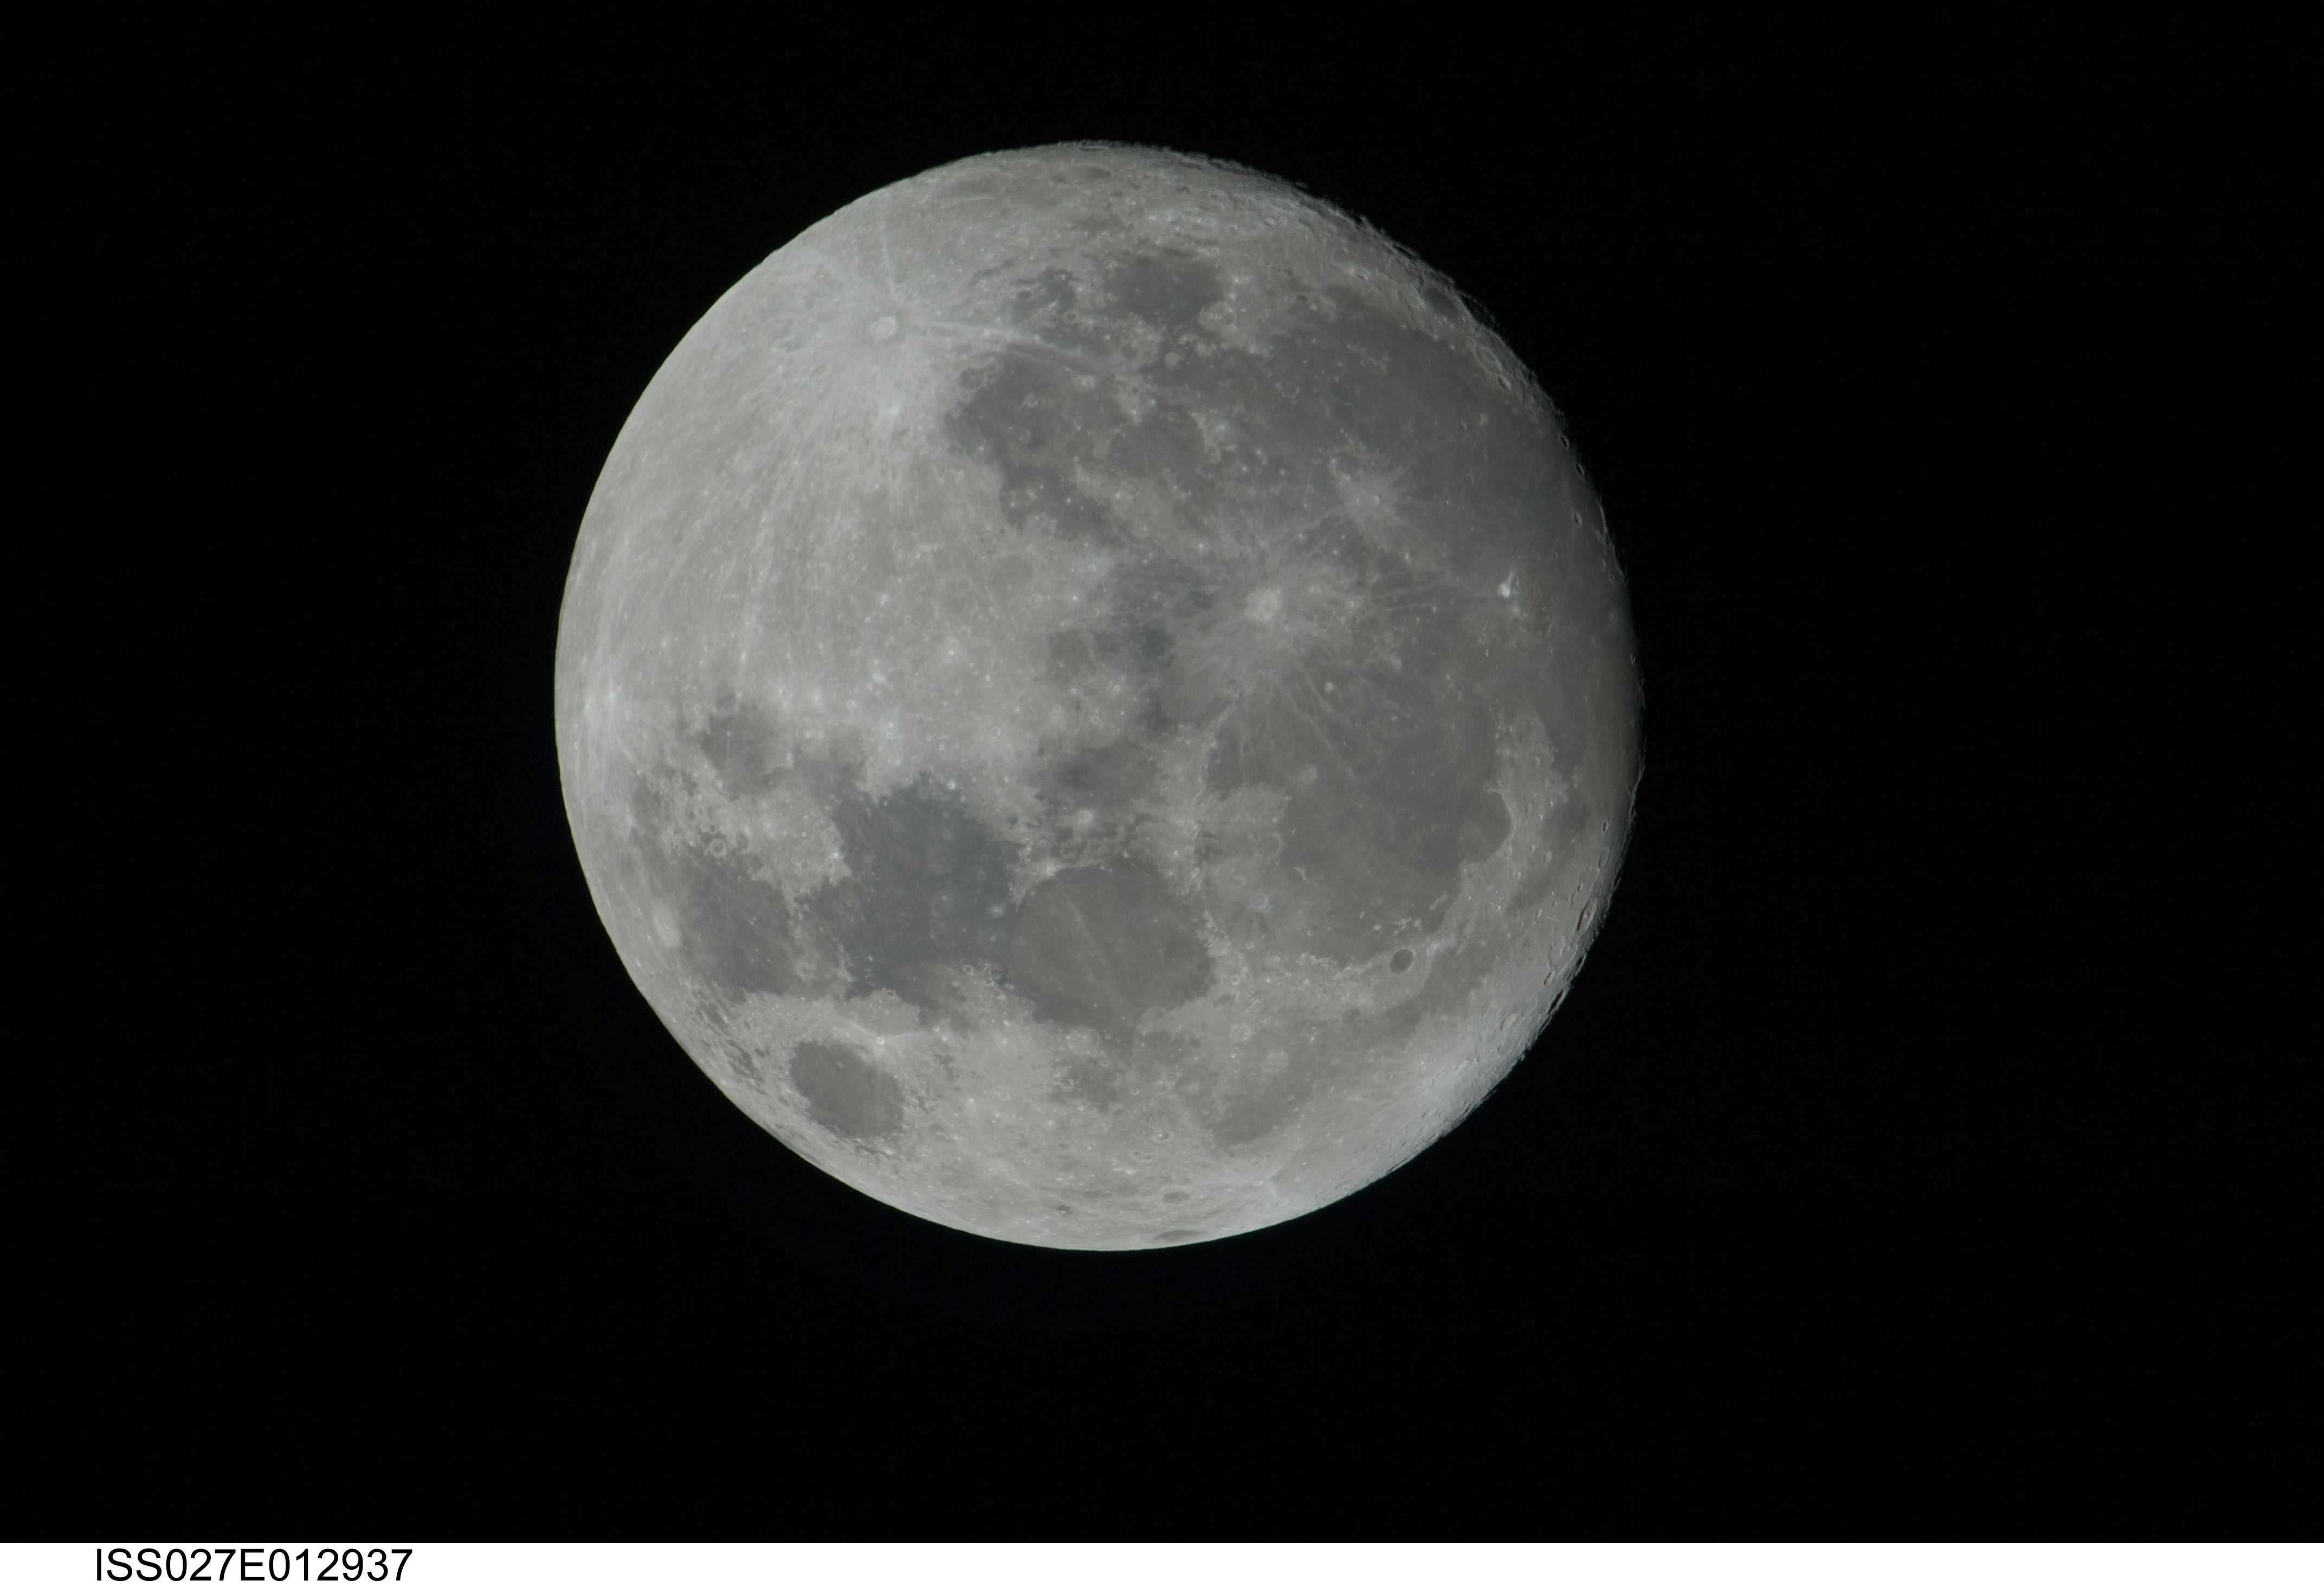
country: INDIAN OCEAN
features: PAN-GIBBOUS MOON WAXING
